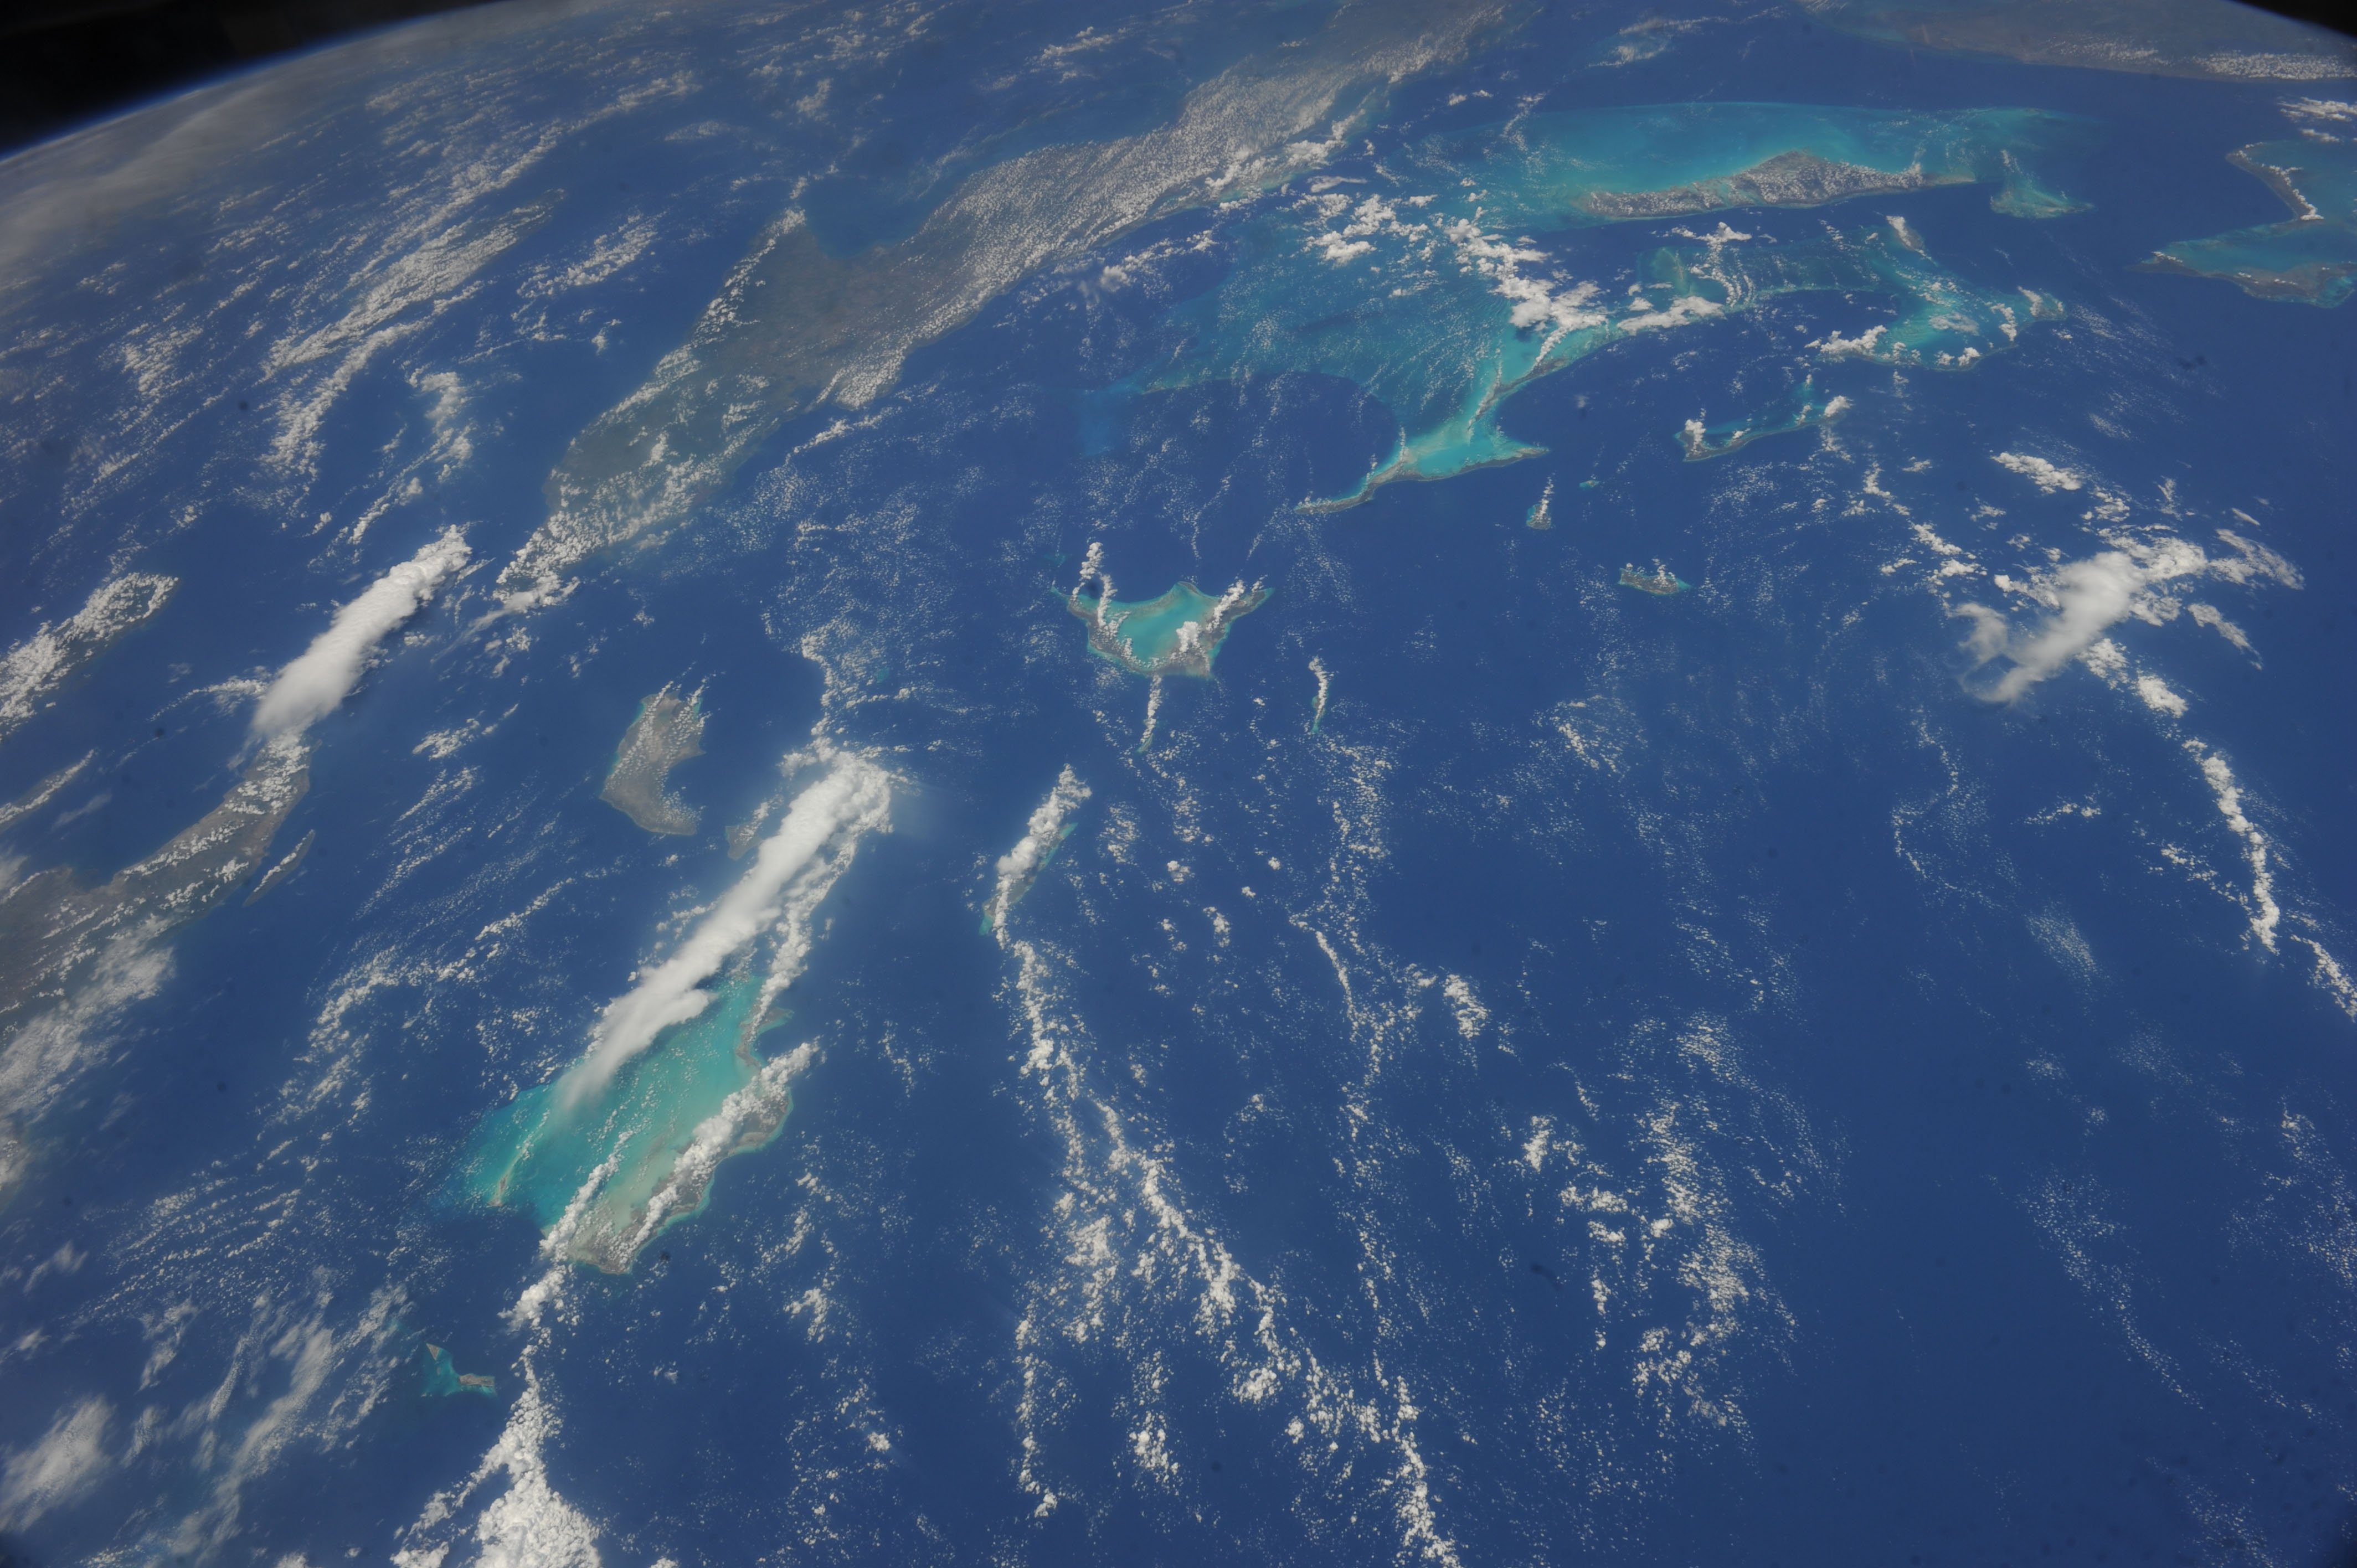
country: BAHAMAS
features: THE BAHAMAS, CUBA, ISLANDS, ARCHIPELAGO, NORTH ATLANTIC OCEAN, EARTH LIMB, TURKS AND CAICOS ISLANDS
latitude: 22.6
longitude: -73.7
